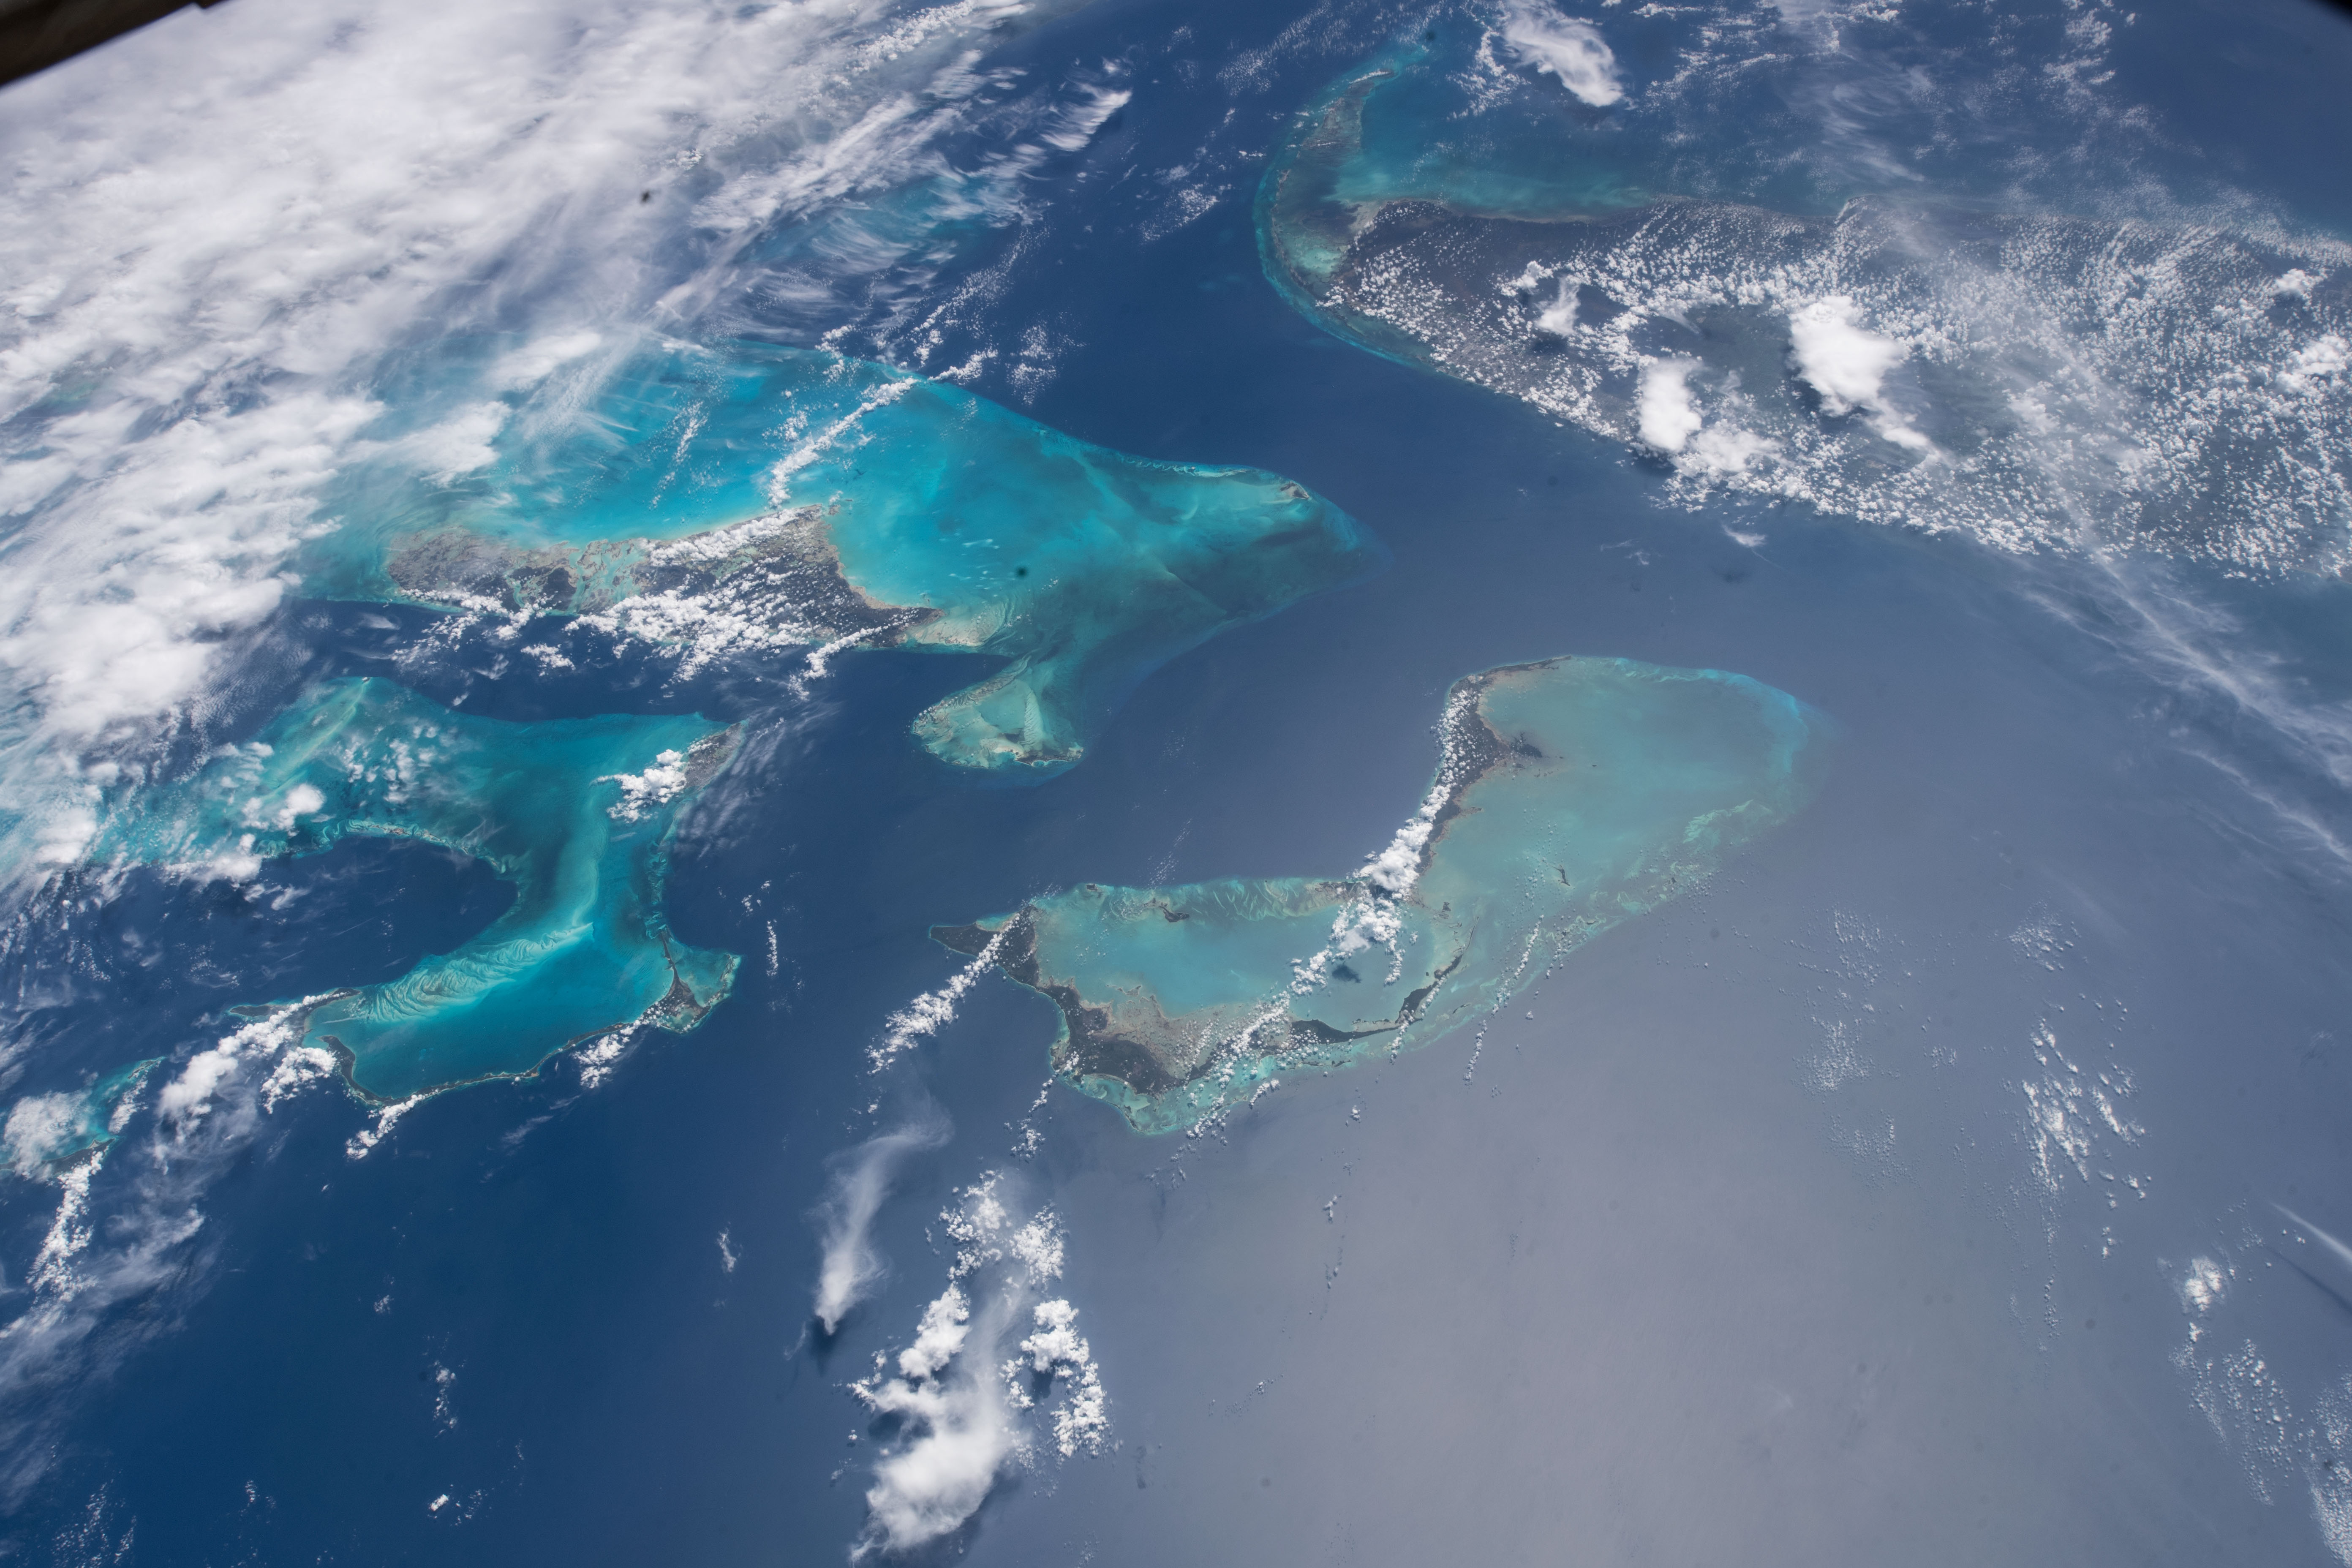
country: BAHAMAS
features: THE BAHAMAS, FLORIDA
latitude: 26.5
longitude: -78.0
